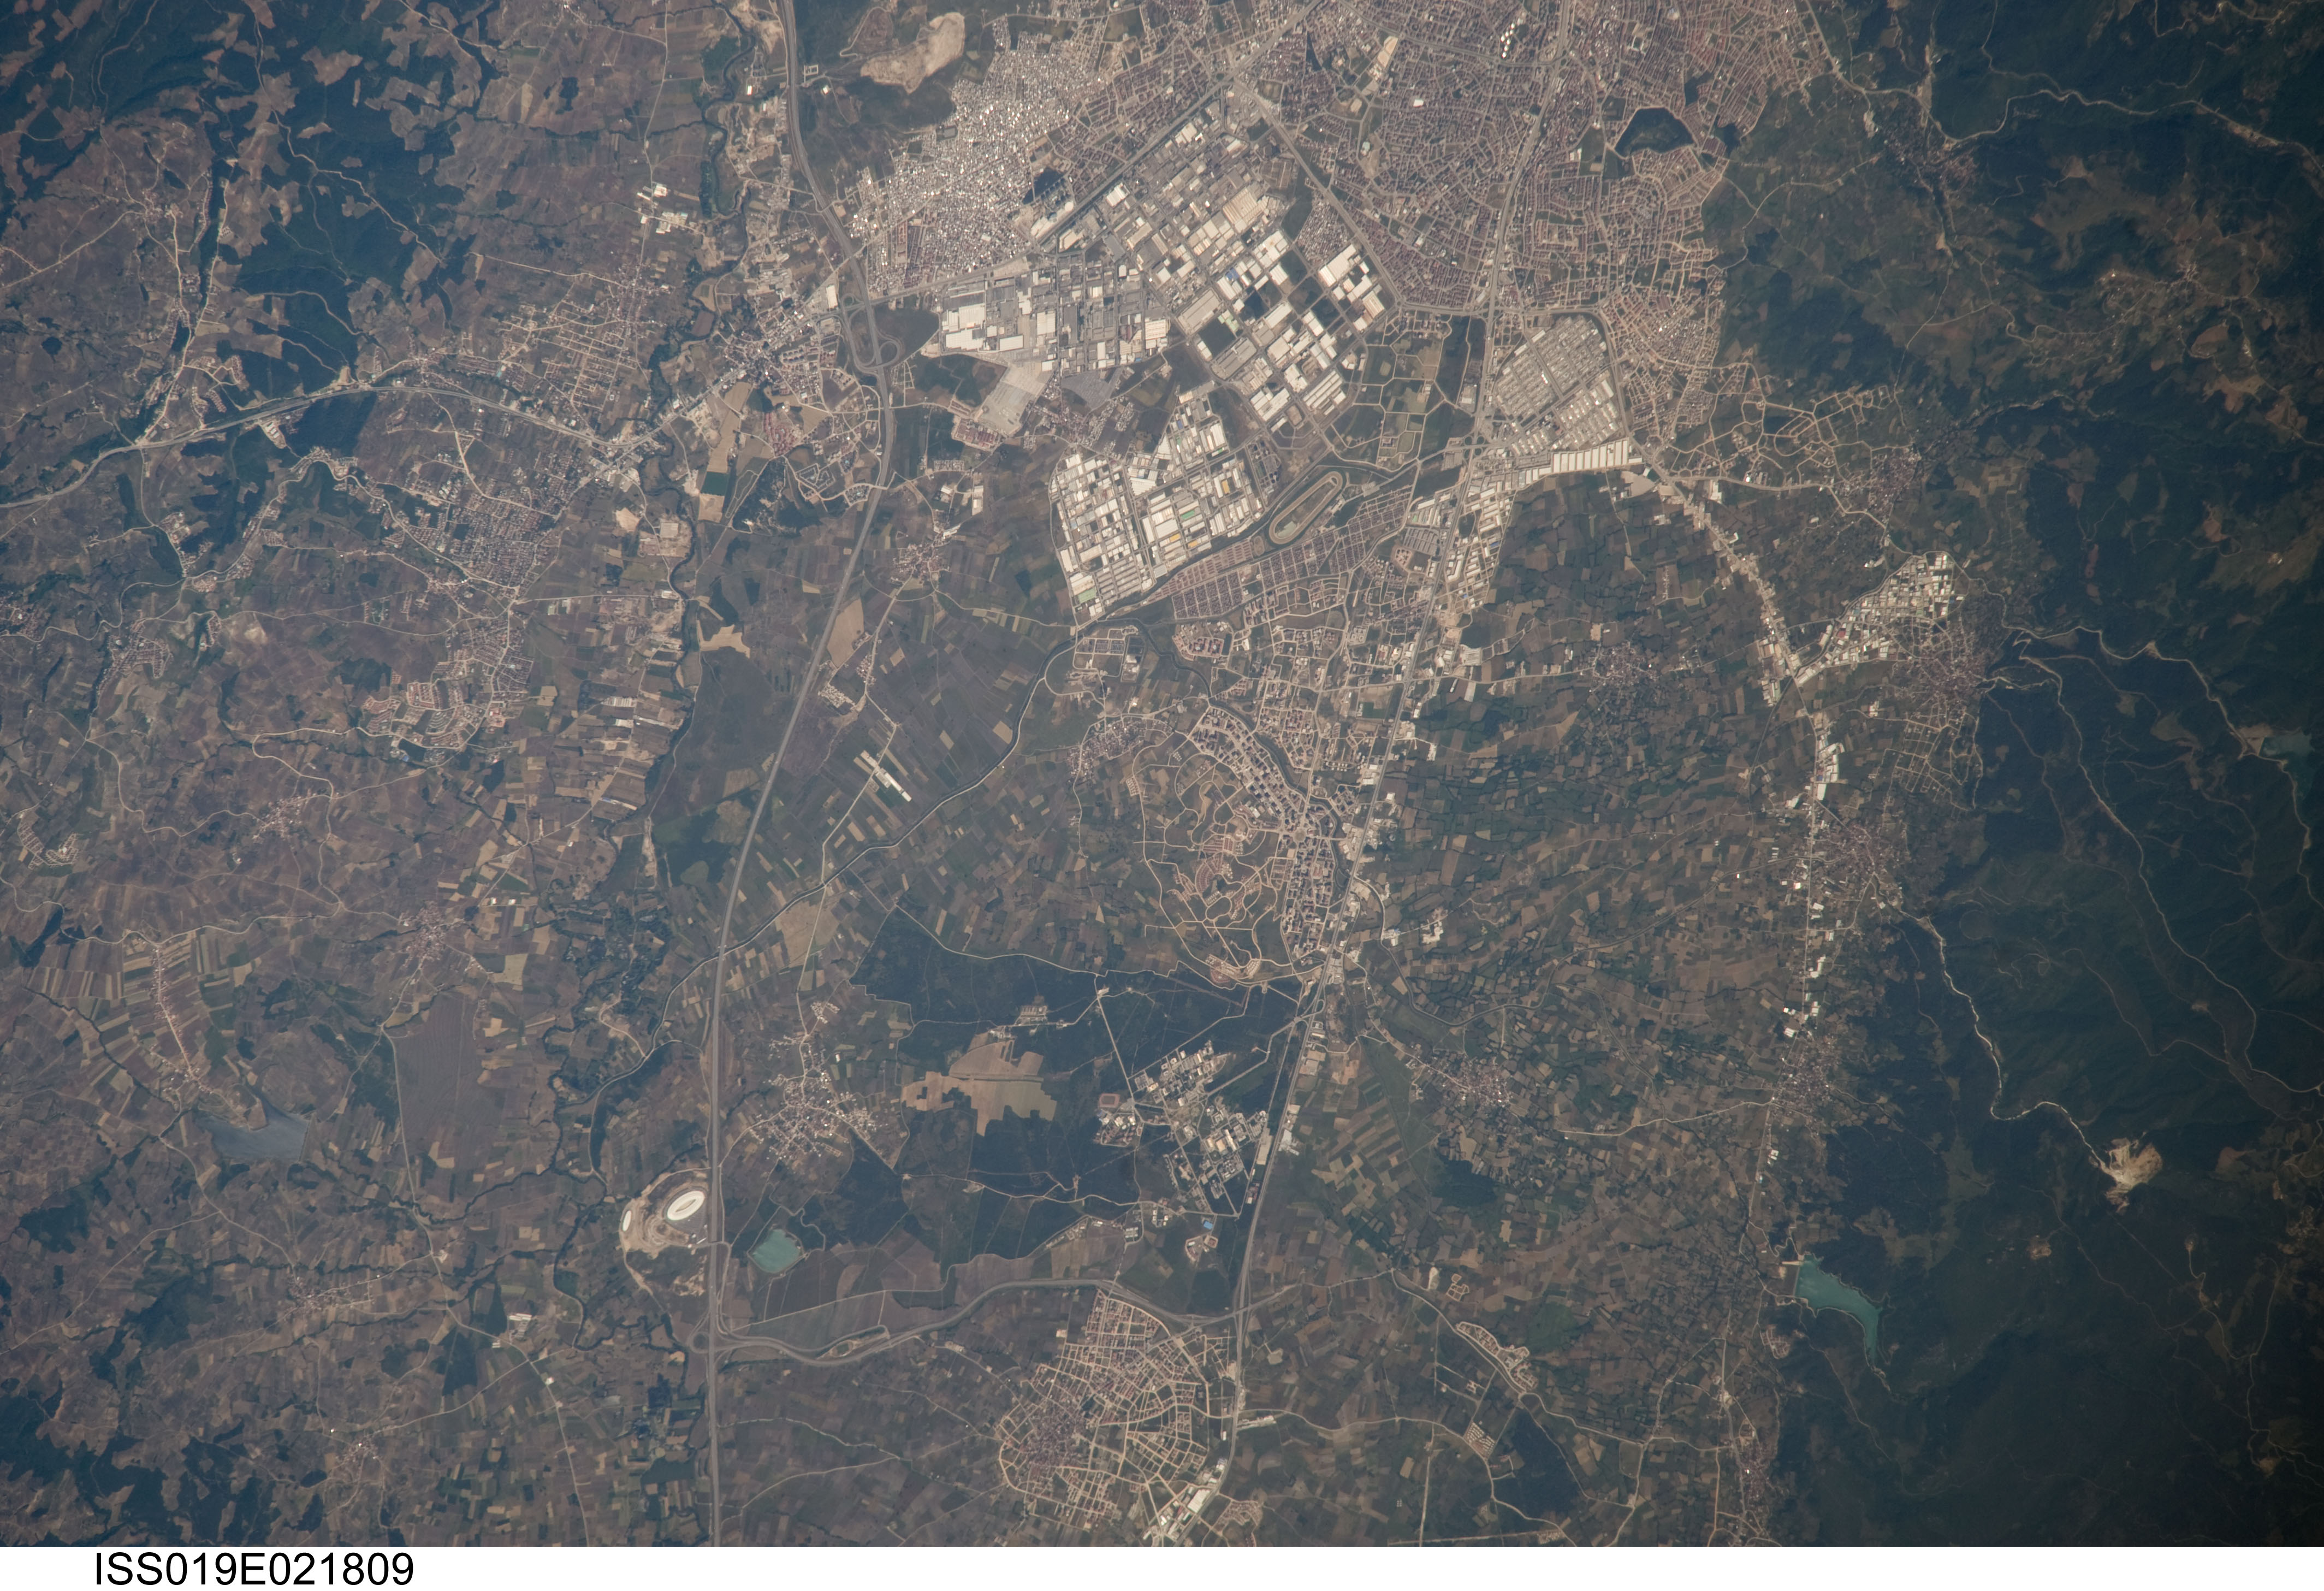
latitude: 40.2
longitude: 28.9
